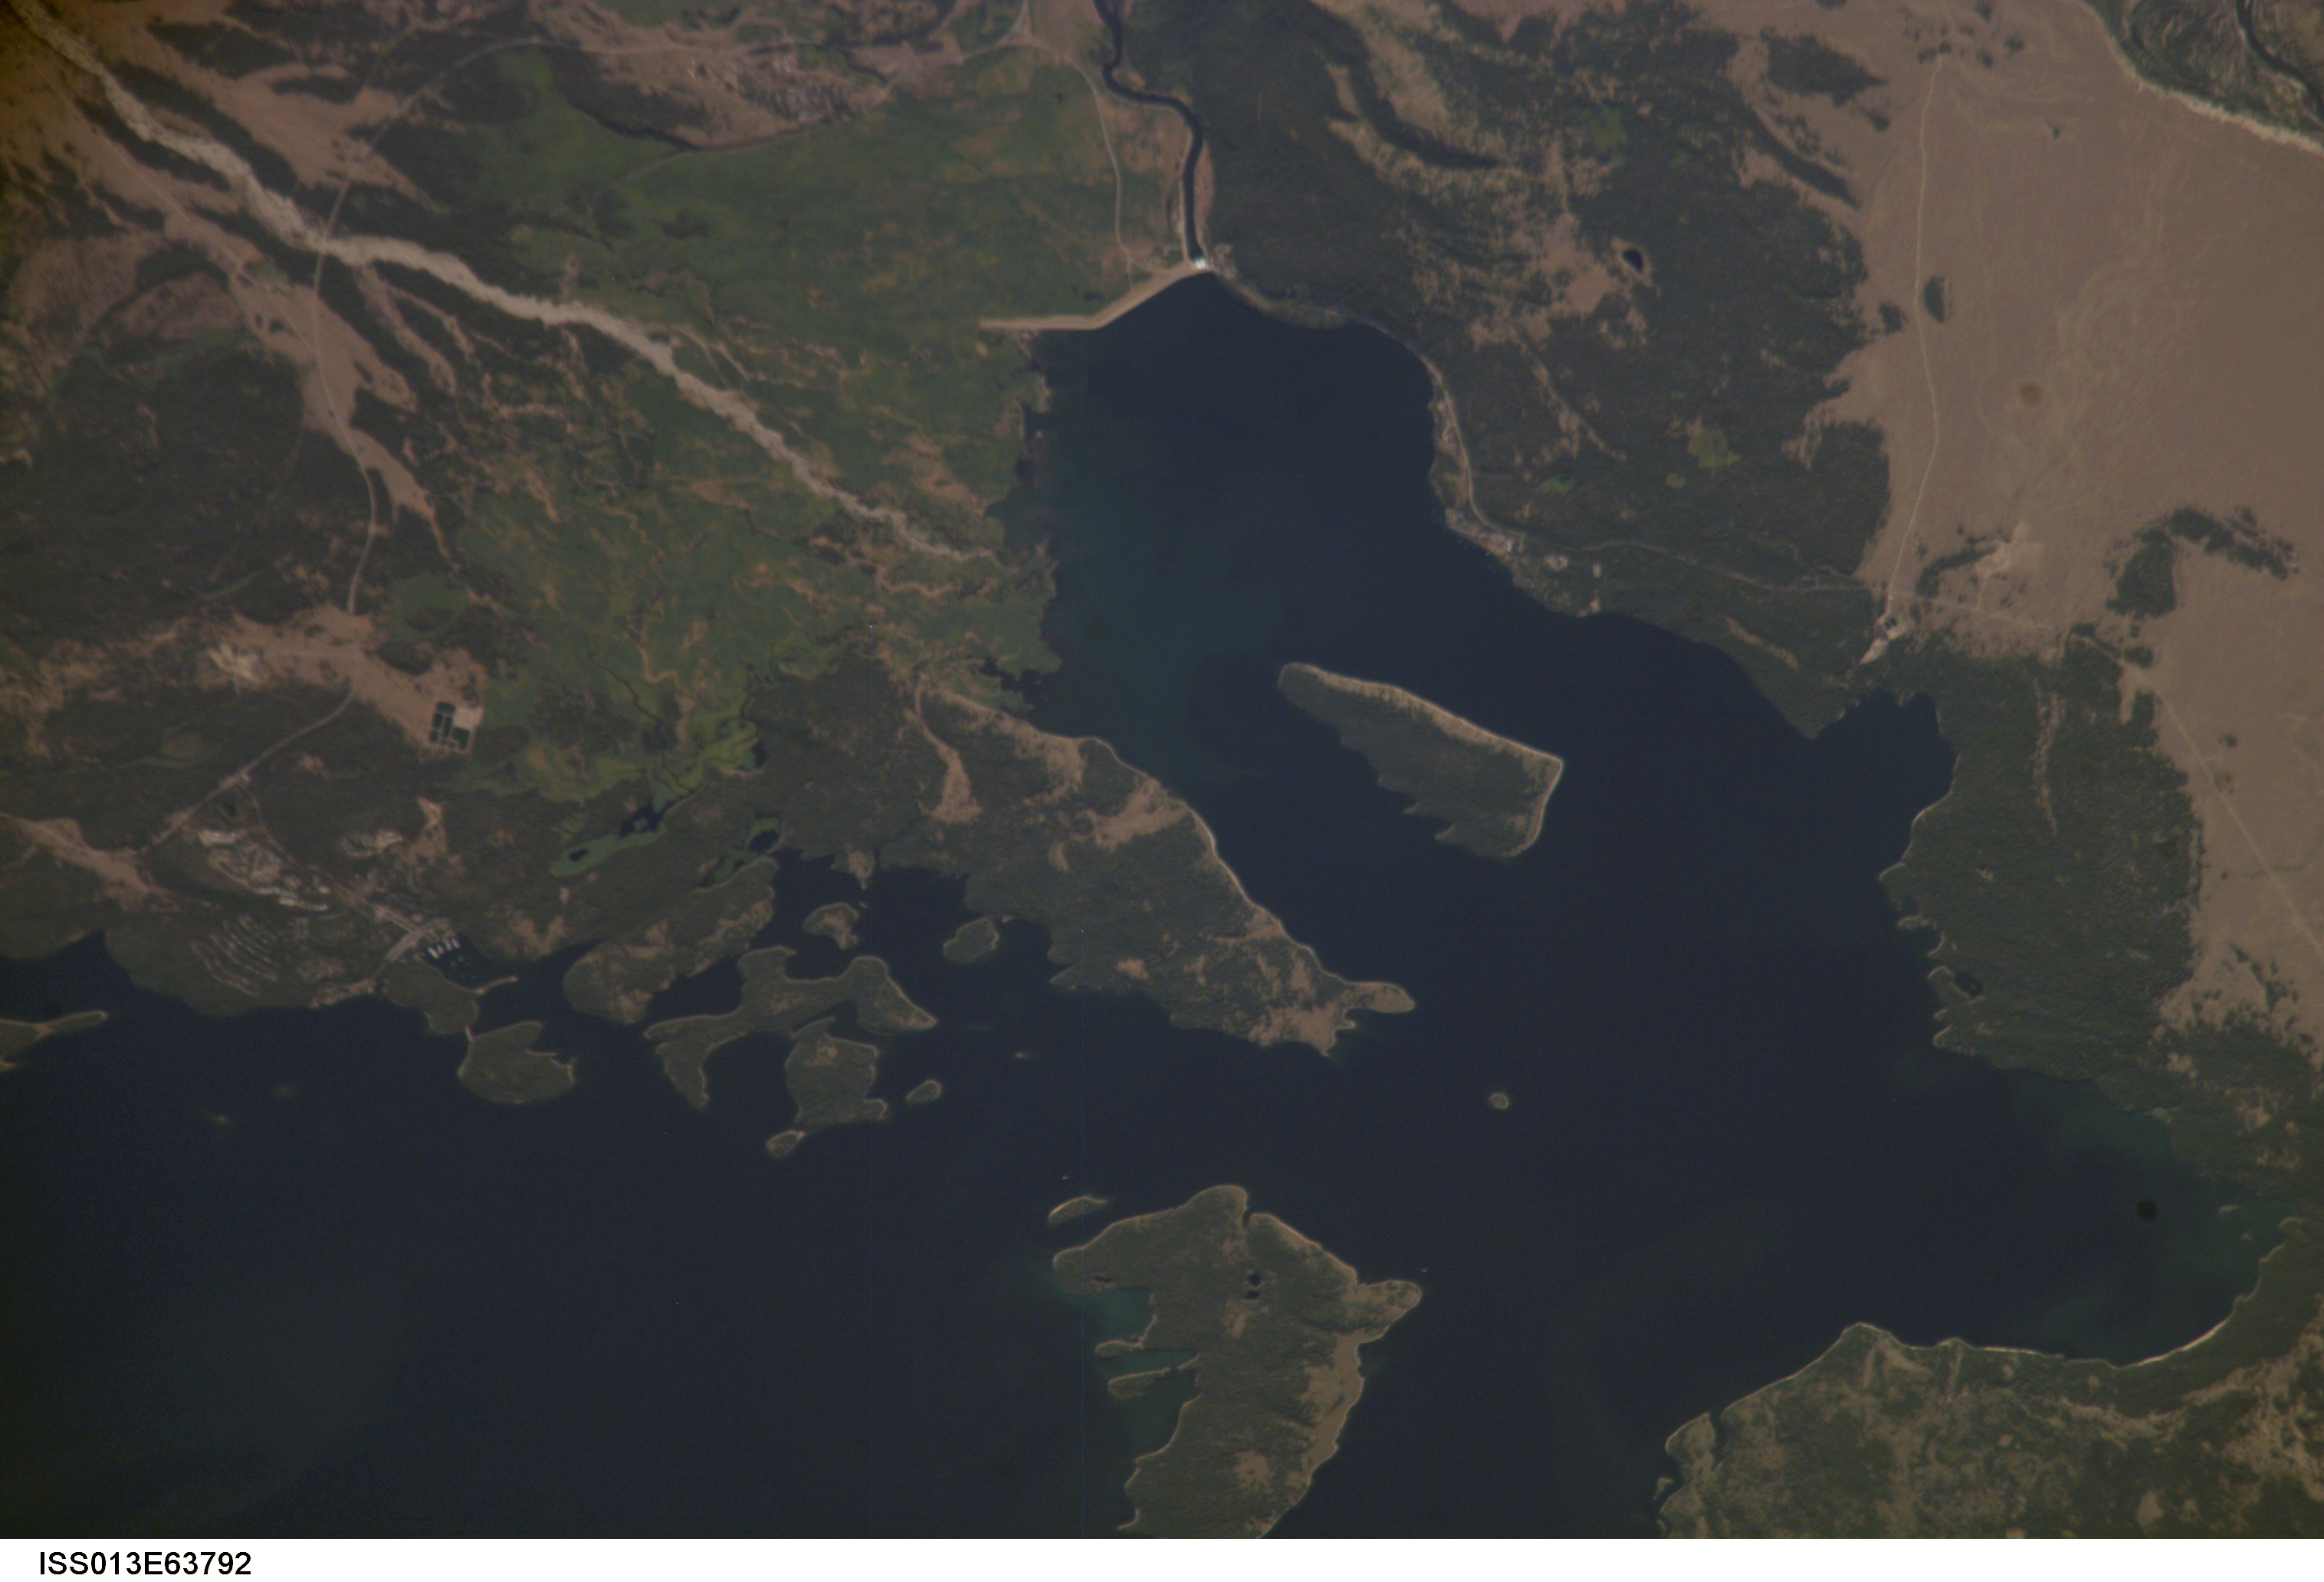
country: USA-WYOMING
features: JACKSON LAKE, ELK ISLAND
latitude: 43.9
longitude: -110.6
